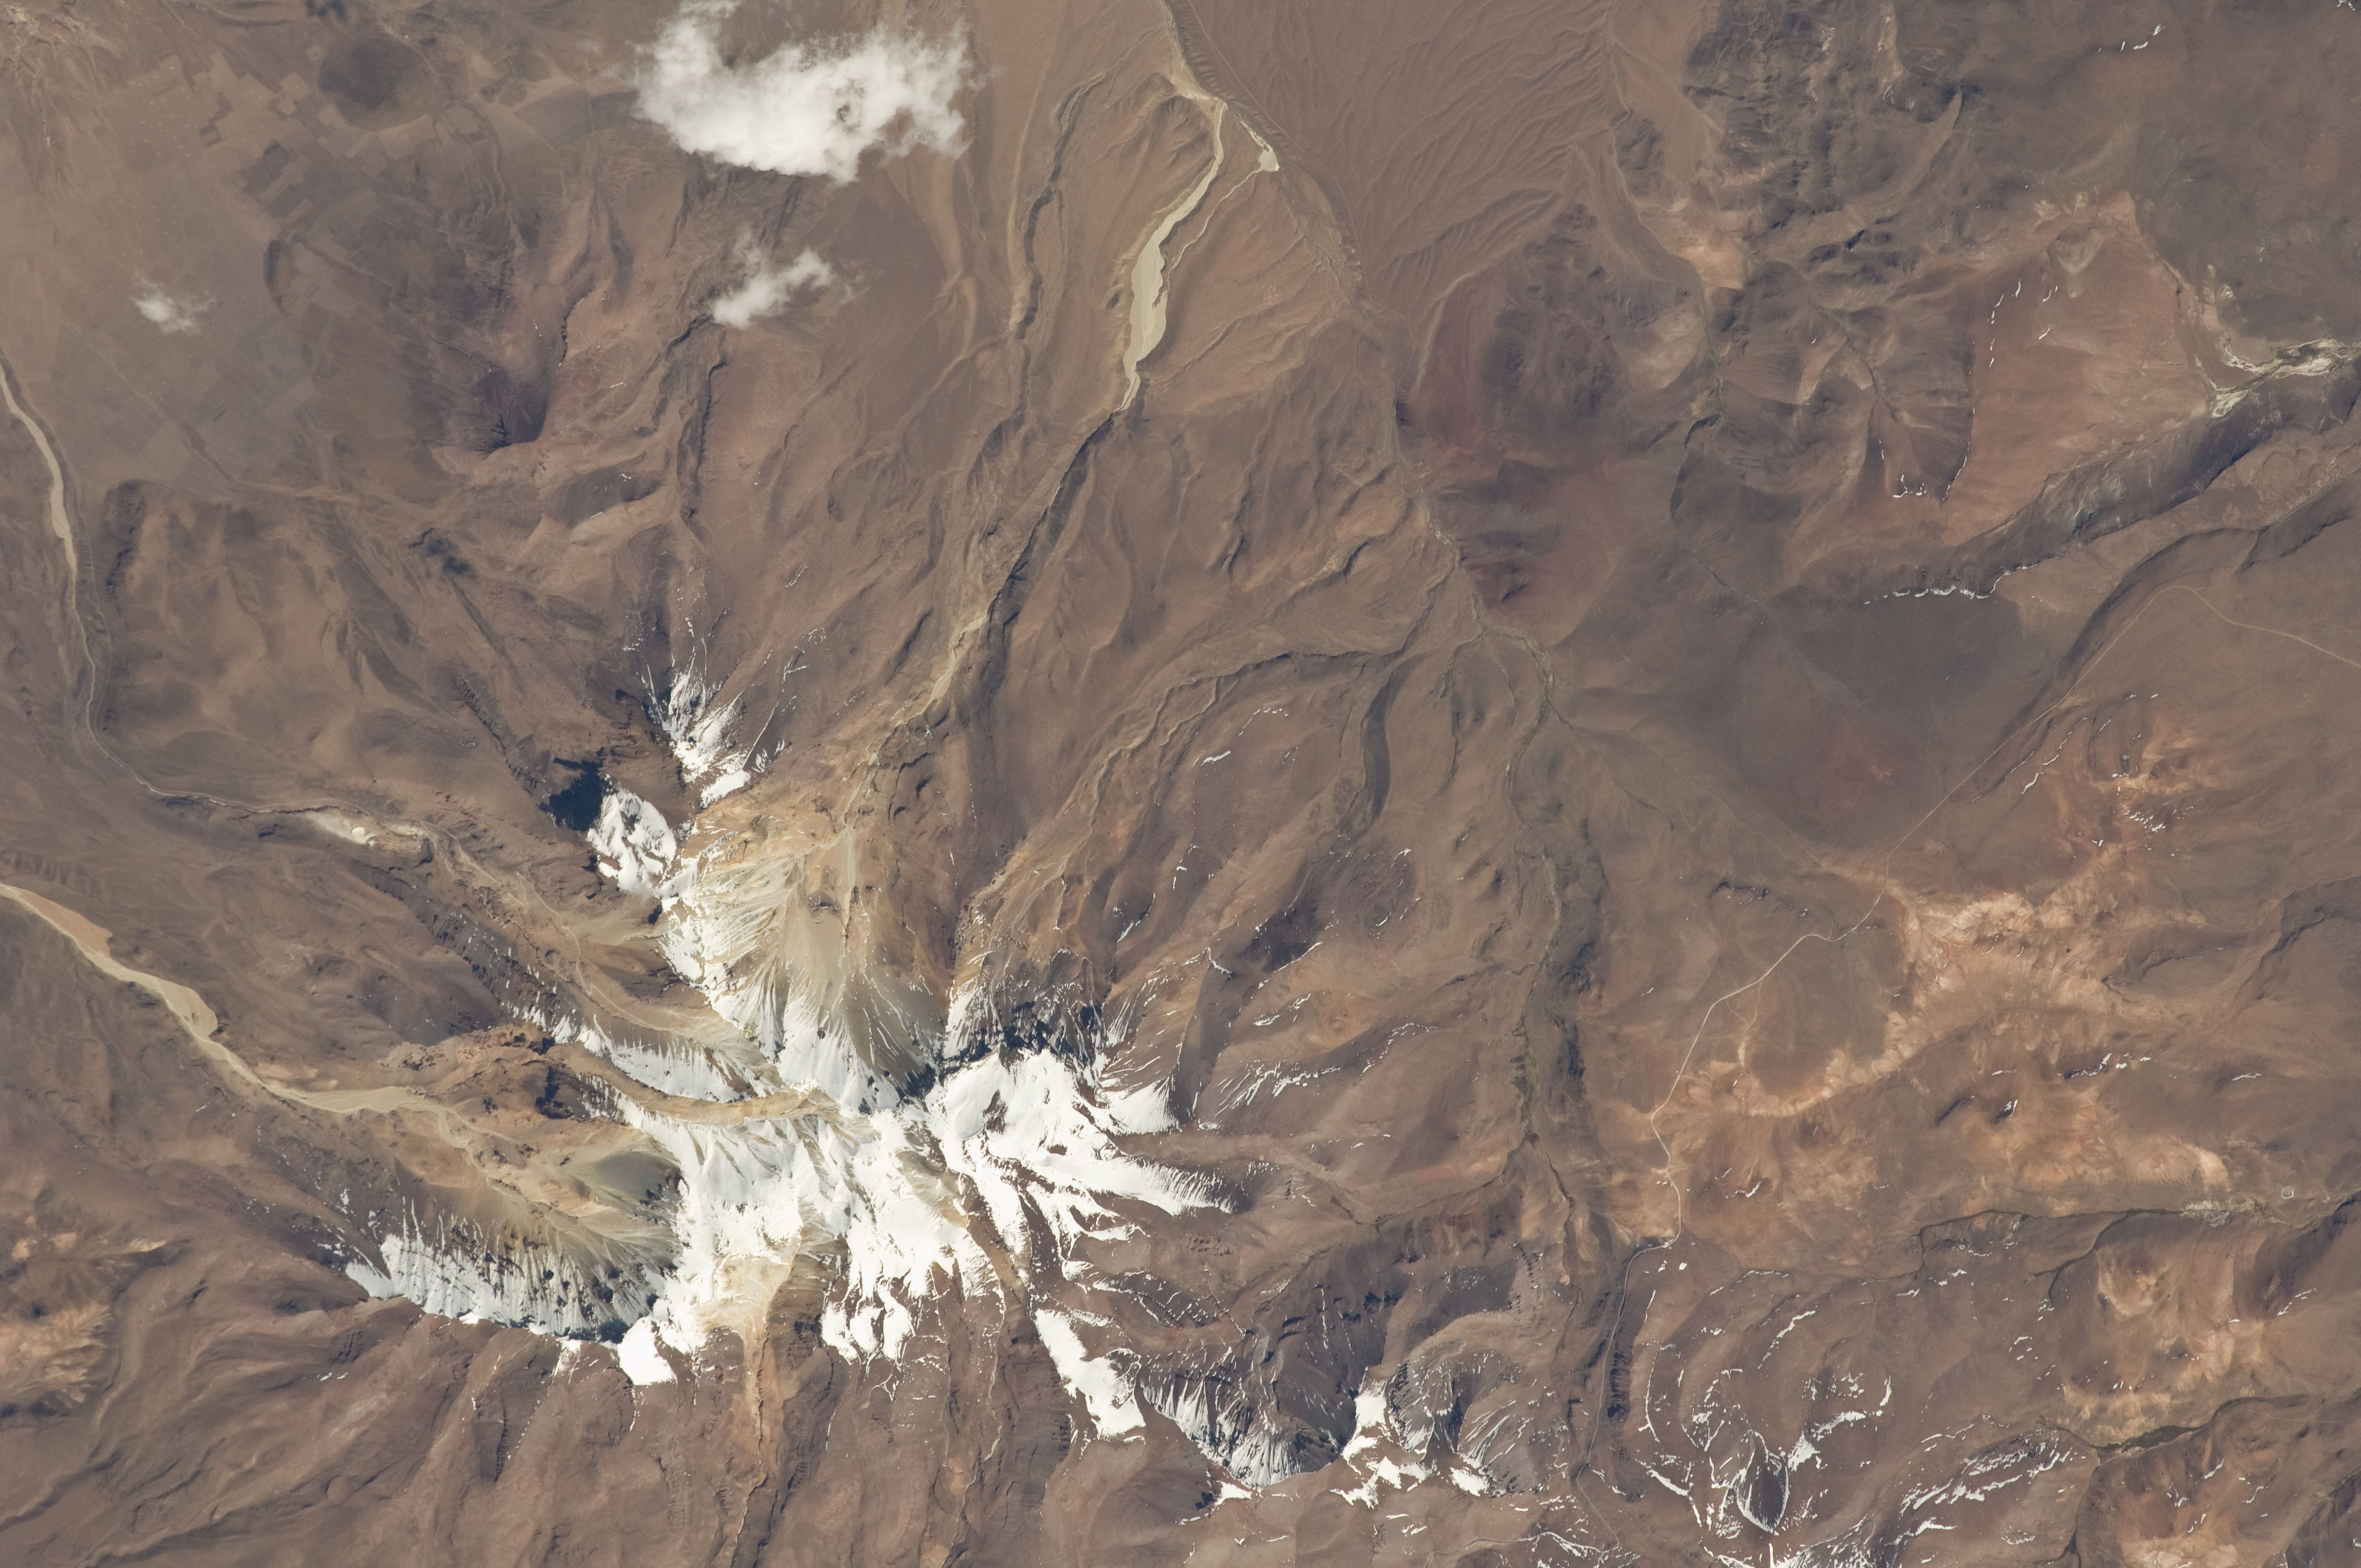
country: CHILE
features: ALTO TORONI VOLC., CANYONS
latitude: -19.8
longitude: -68.7
